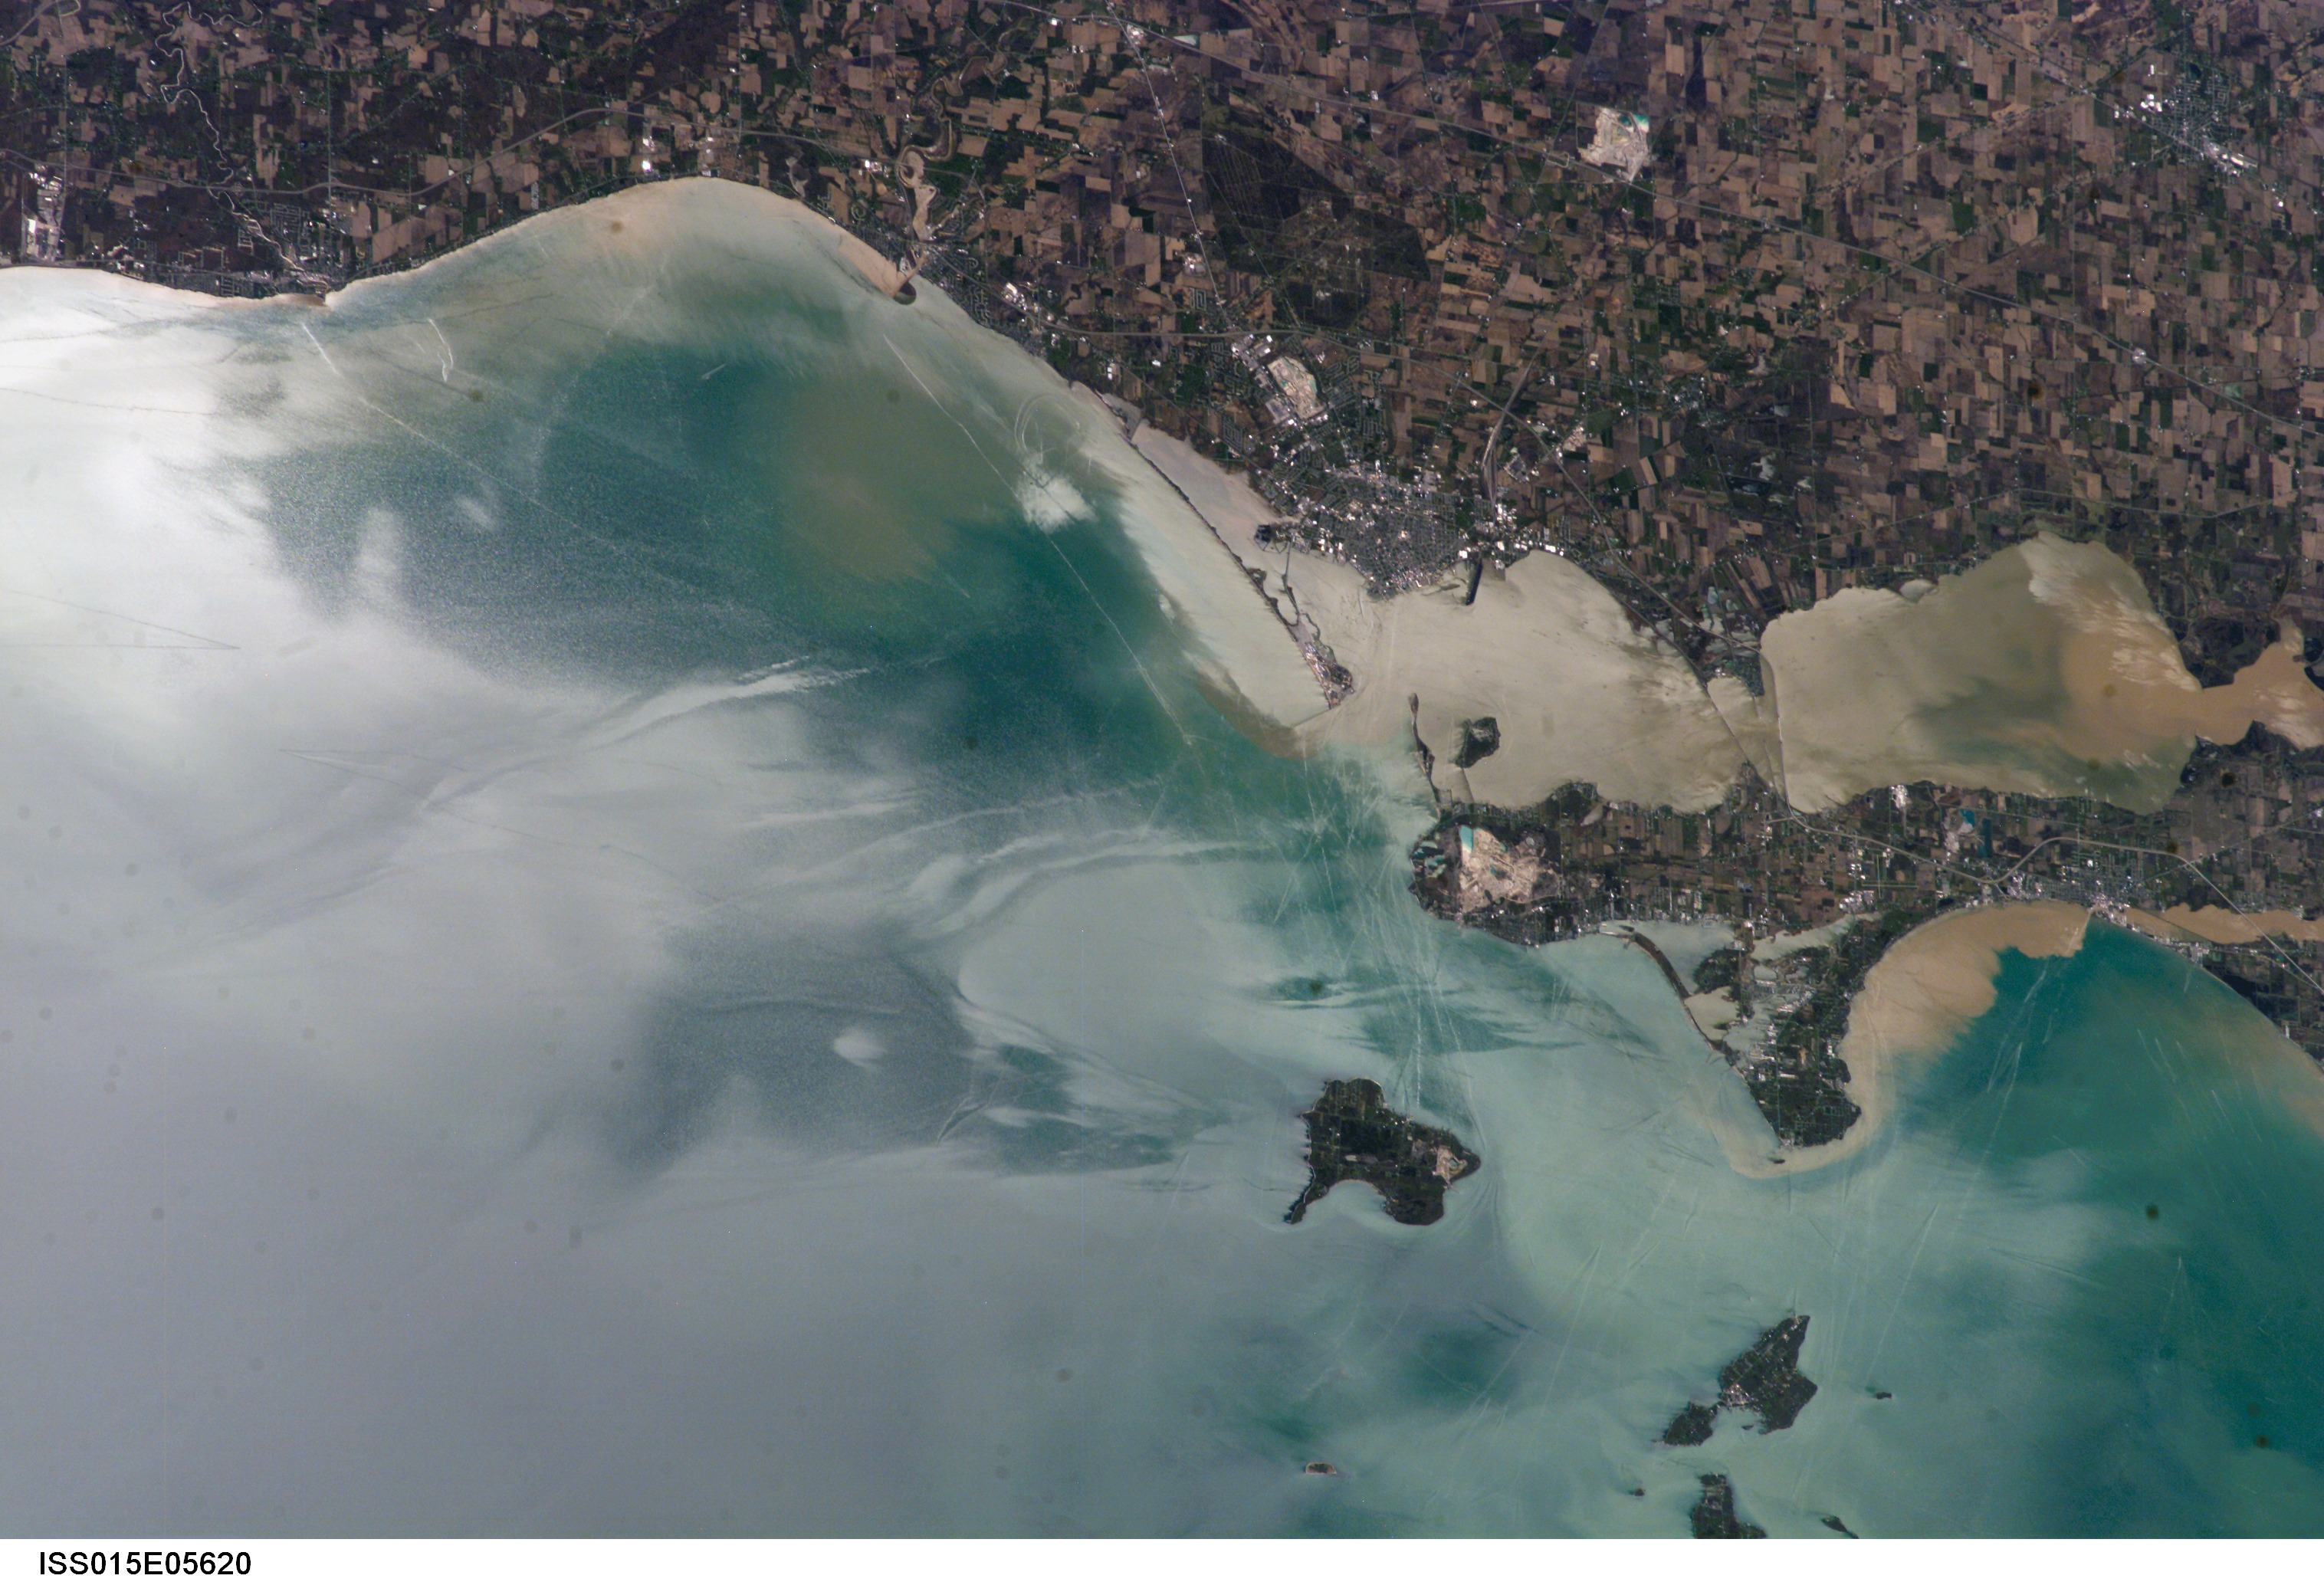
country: USA-OHIO
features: SANDUSKY, LAKE ERIE, KELLEY'S I.
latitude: 41.5
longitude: -82.6
